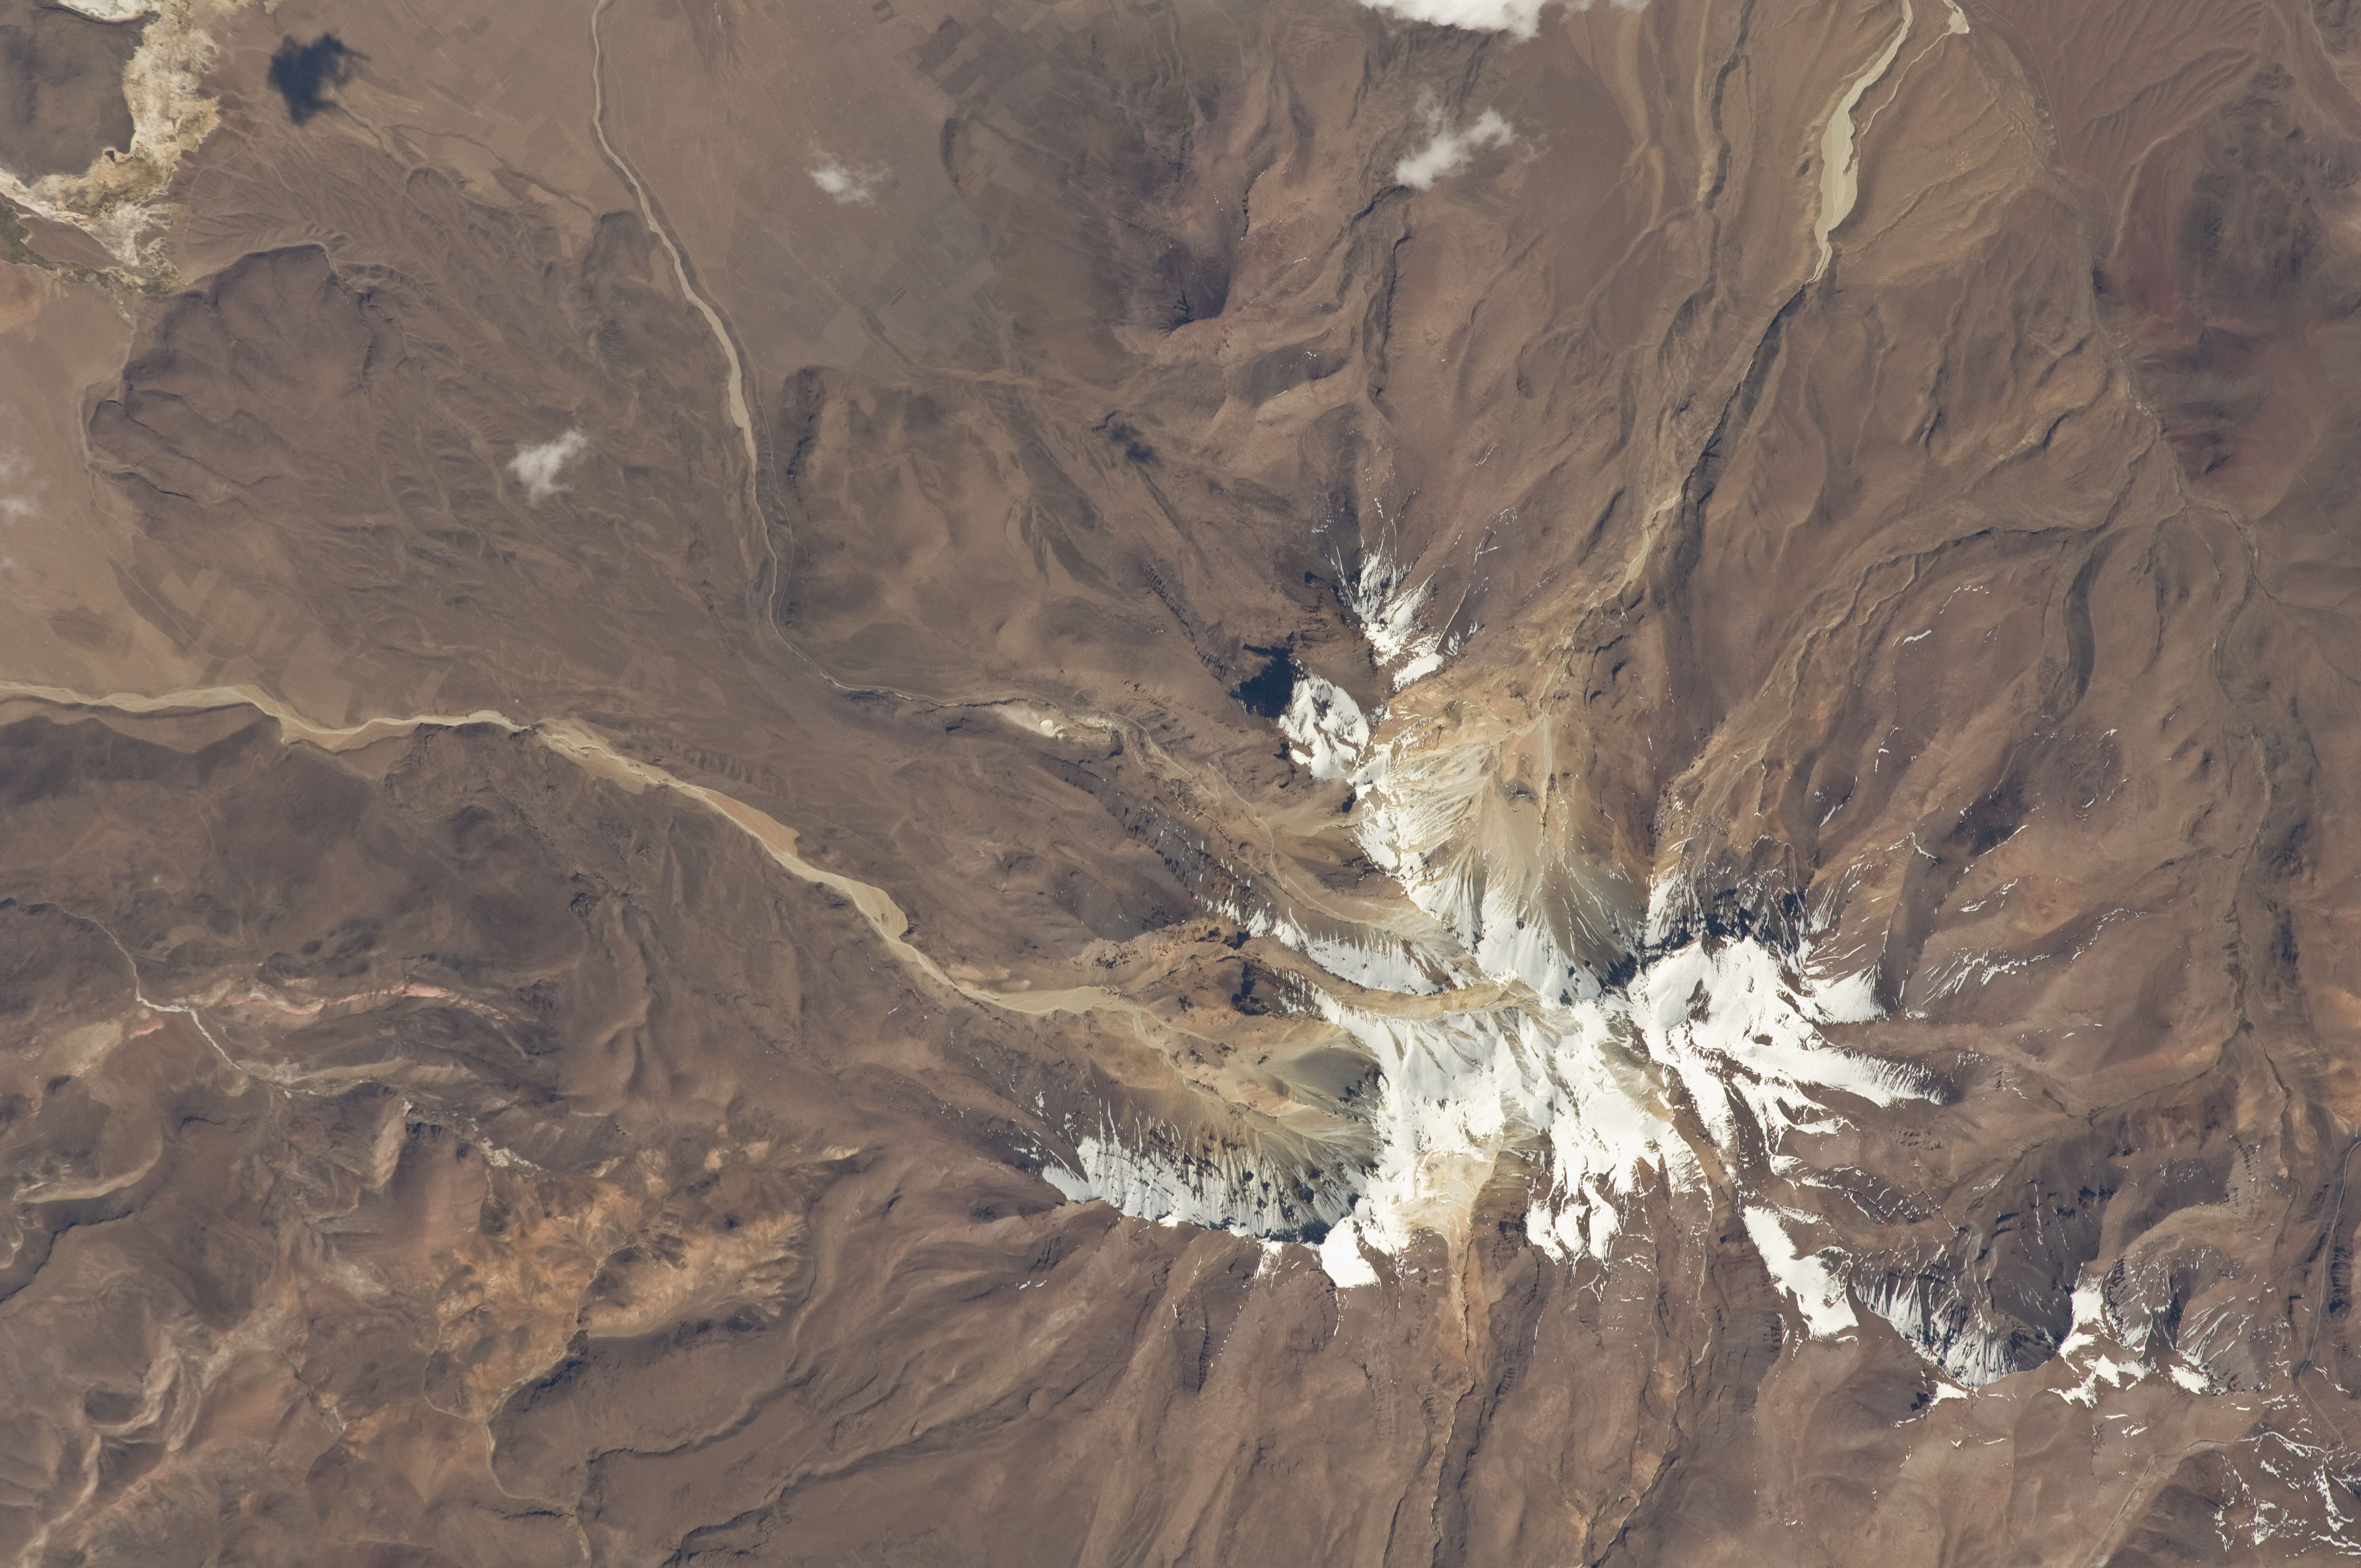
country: BOLIVIA
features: ALTO TORONI VOLC., CANYONS
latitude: -19.8
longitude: -68.6
